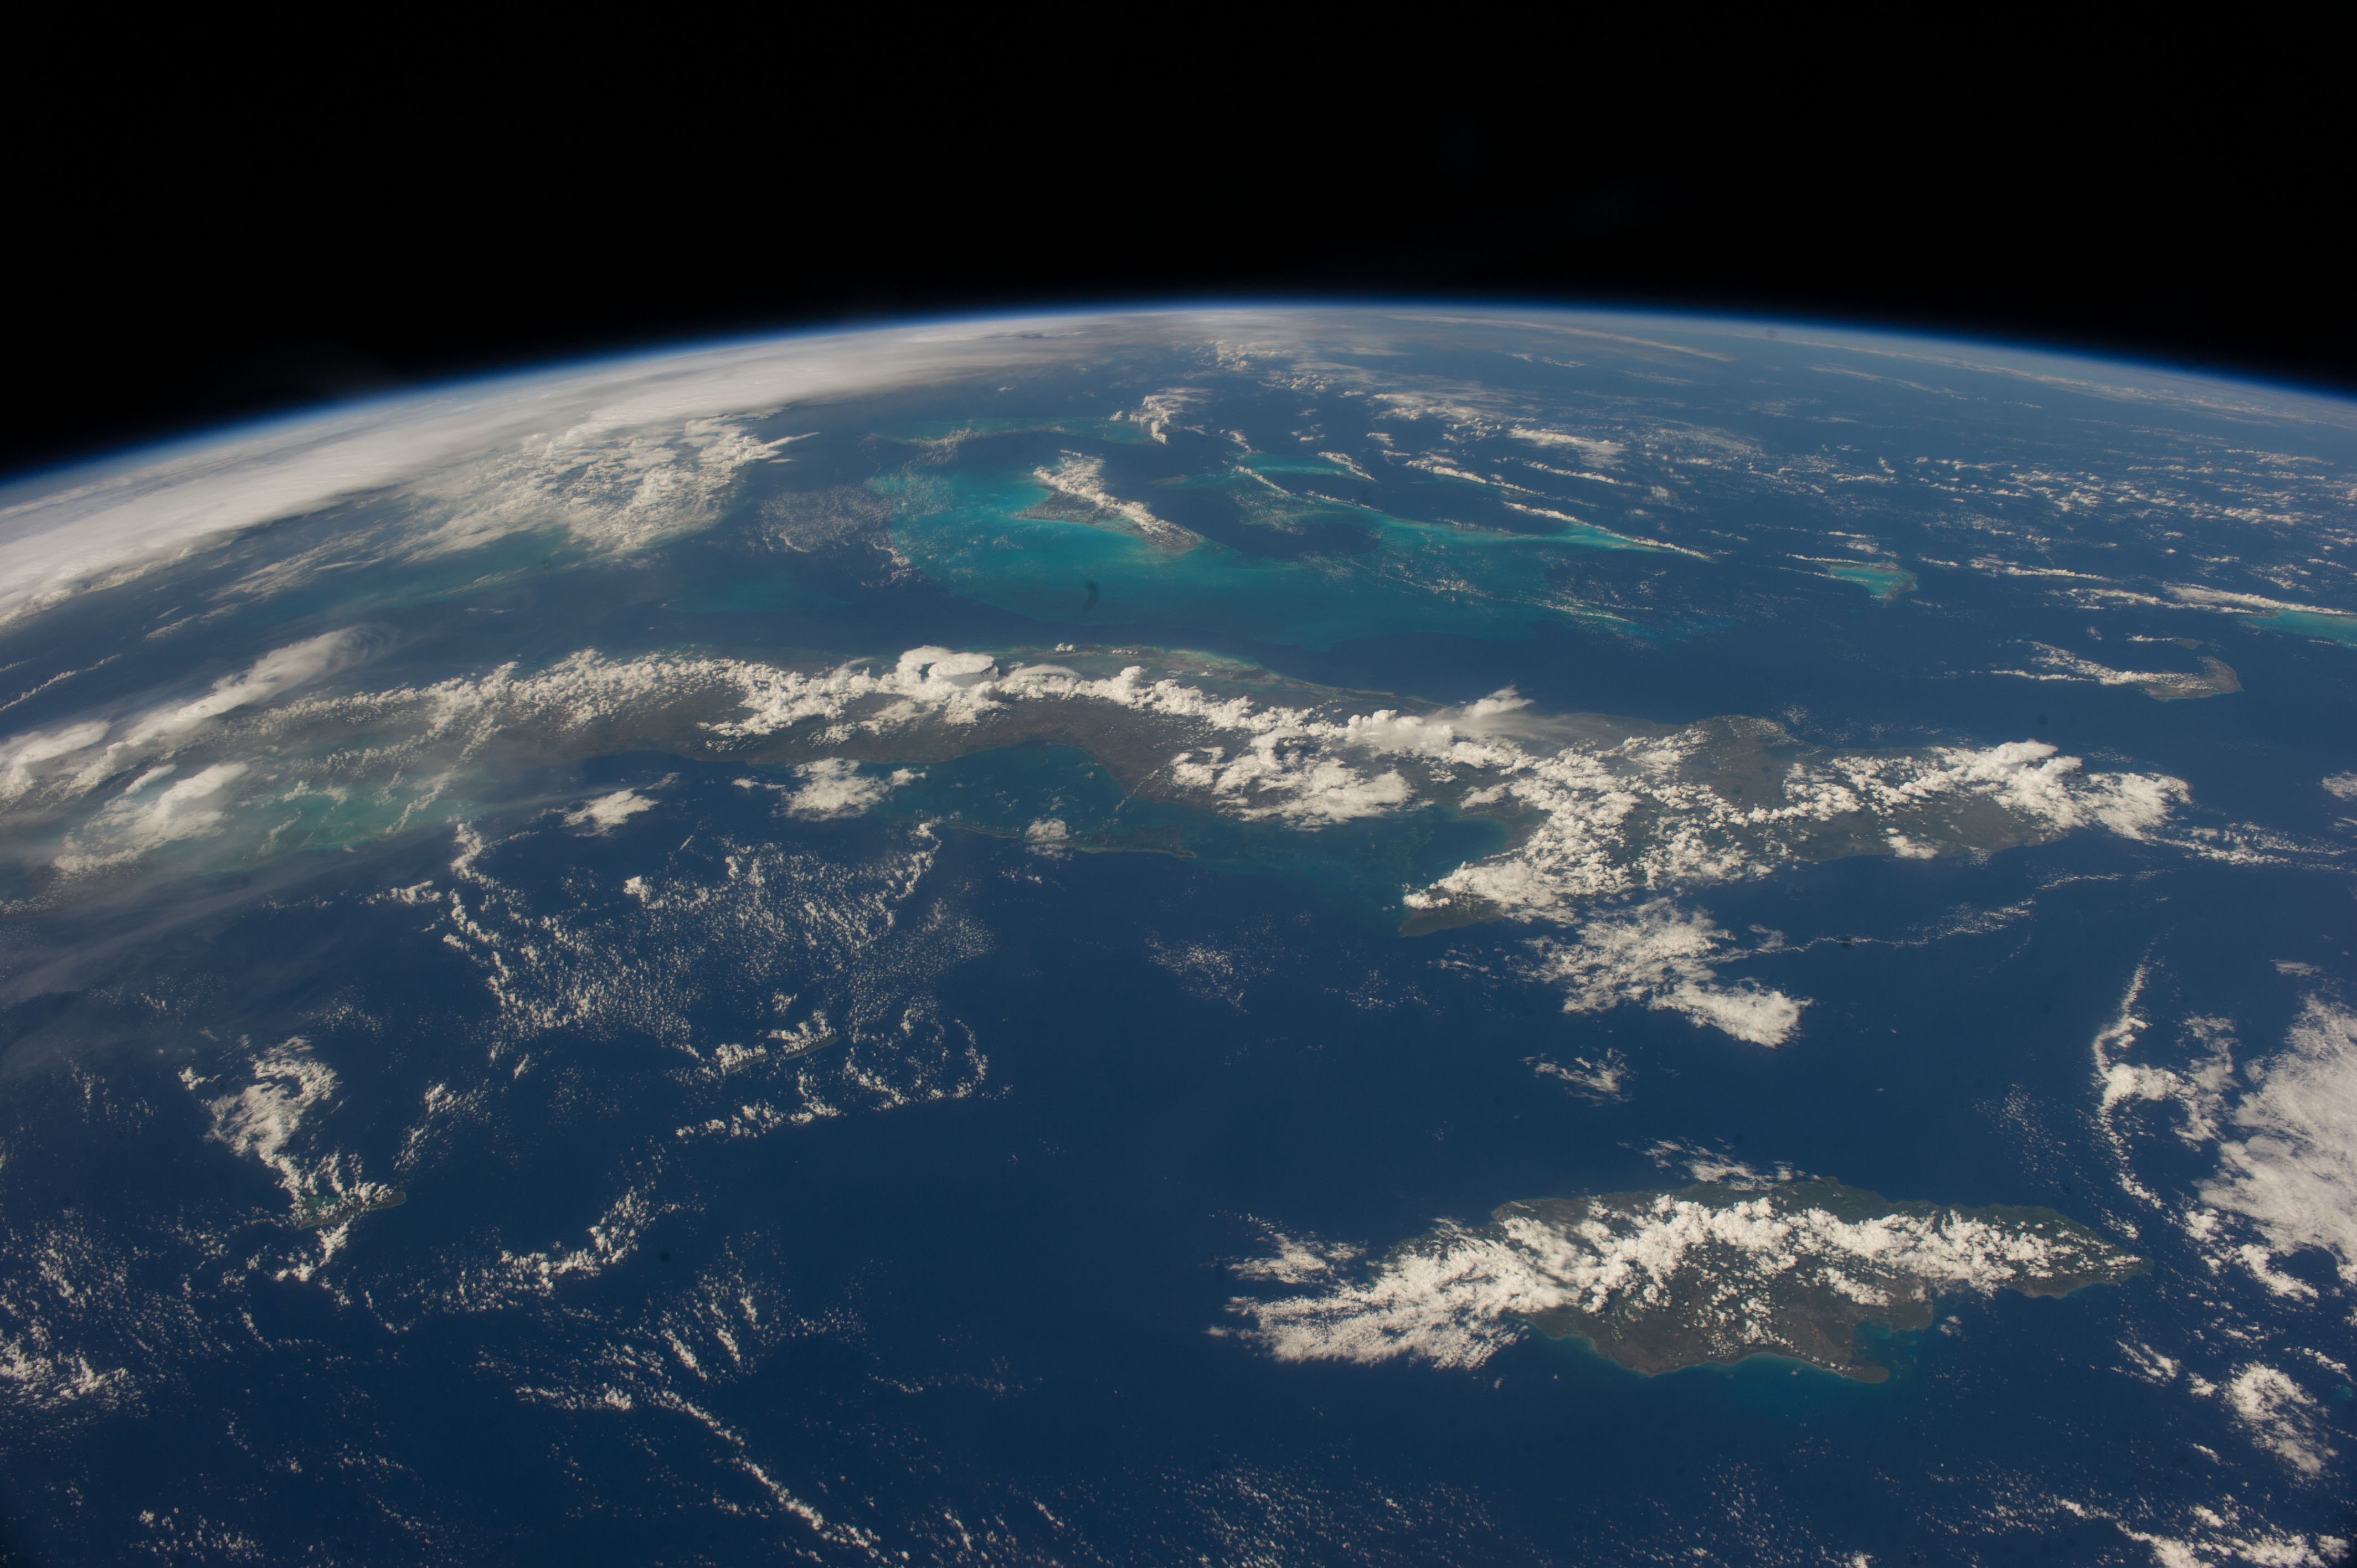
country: CUBA
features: CUBA, EARTH LIMB, THE BAHAMAS, JAMAICA, CARIBBEAN SEA
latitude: 21.7
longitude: -79.3
